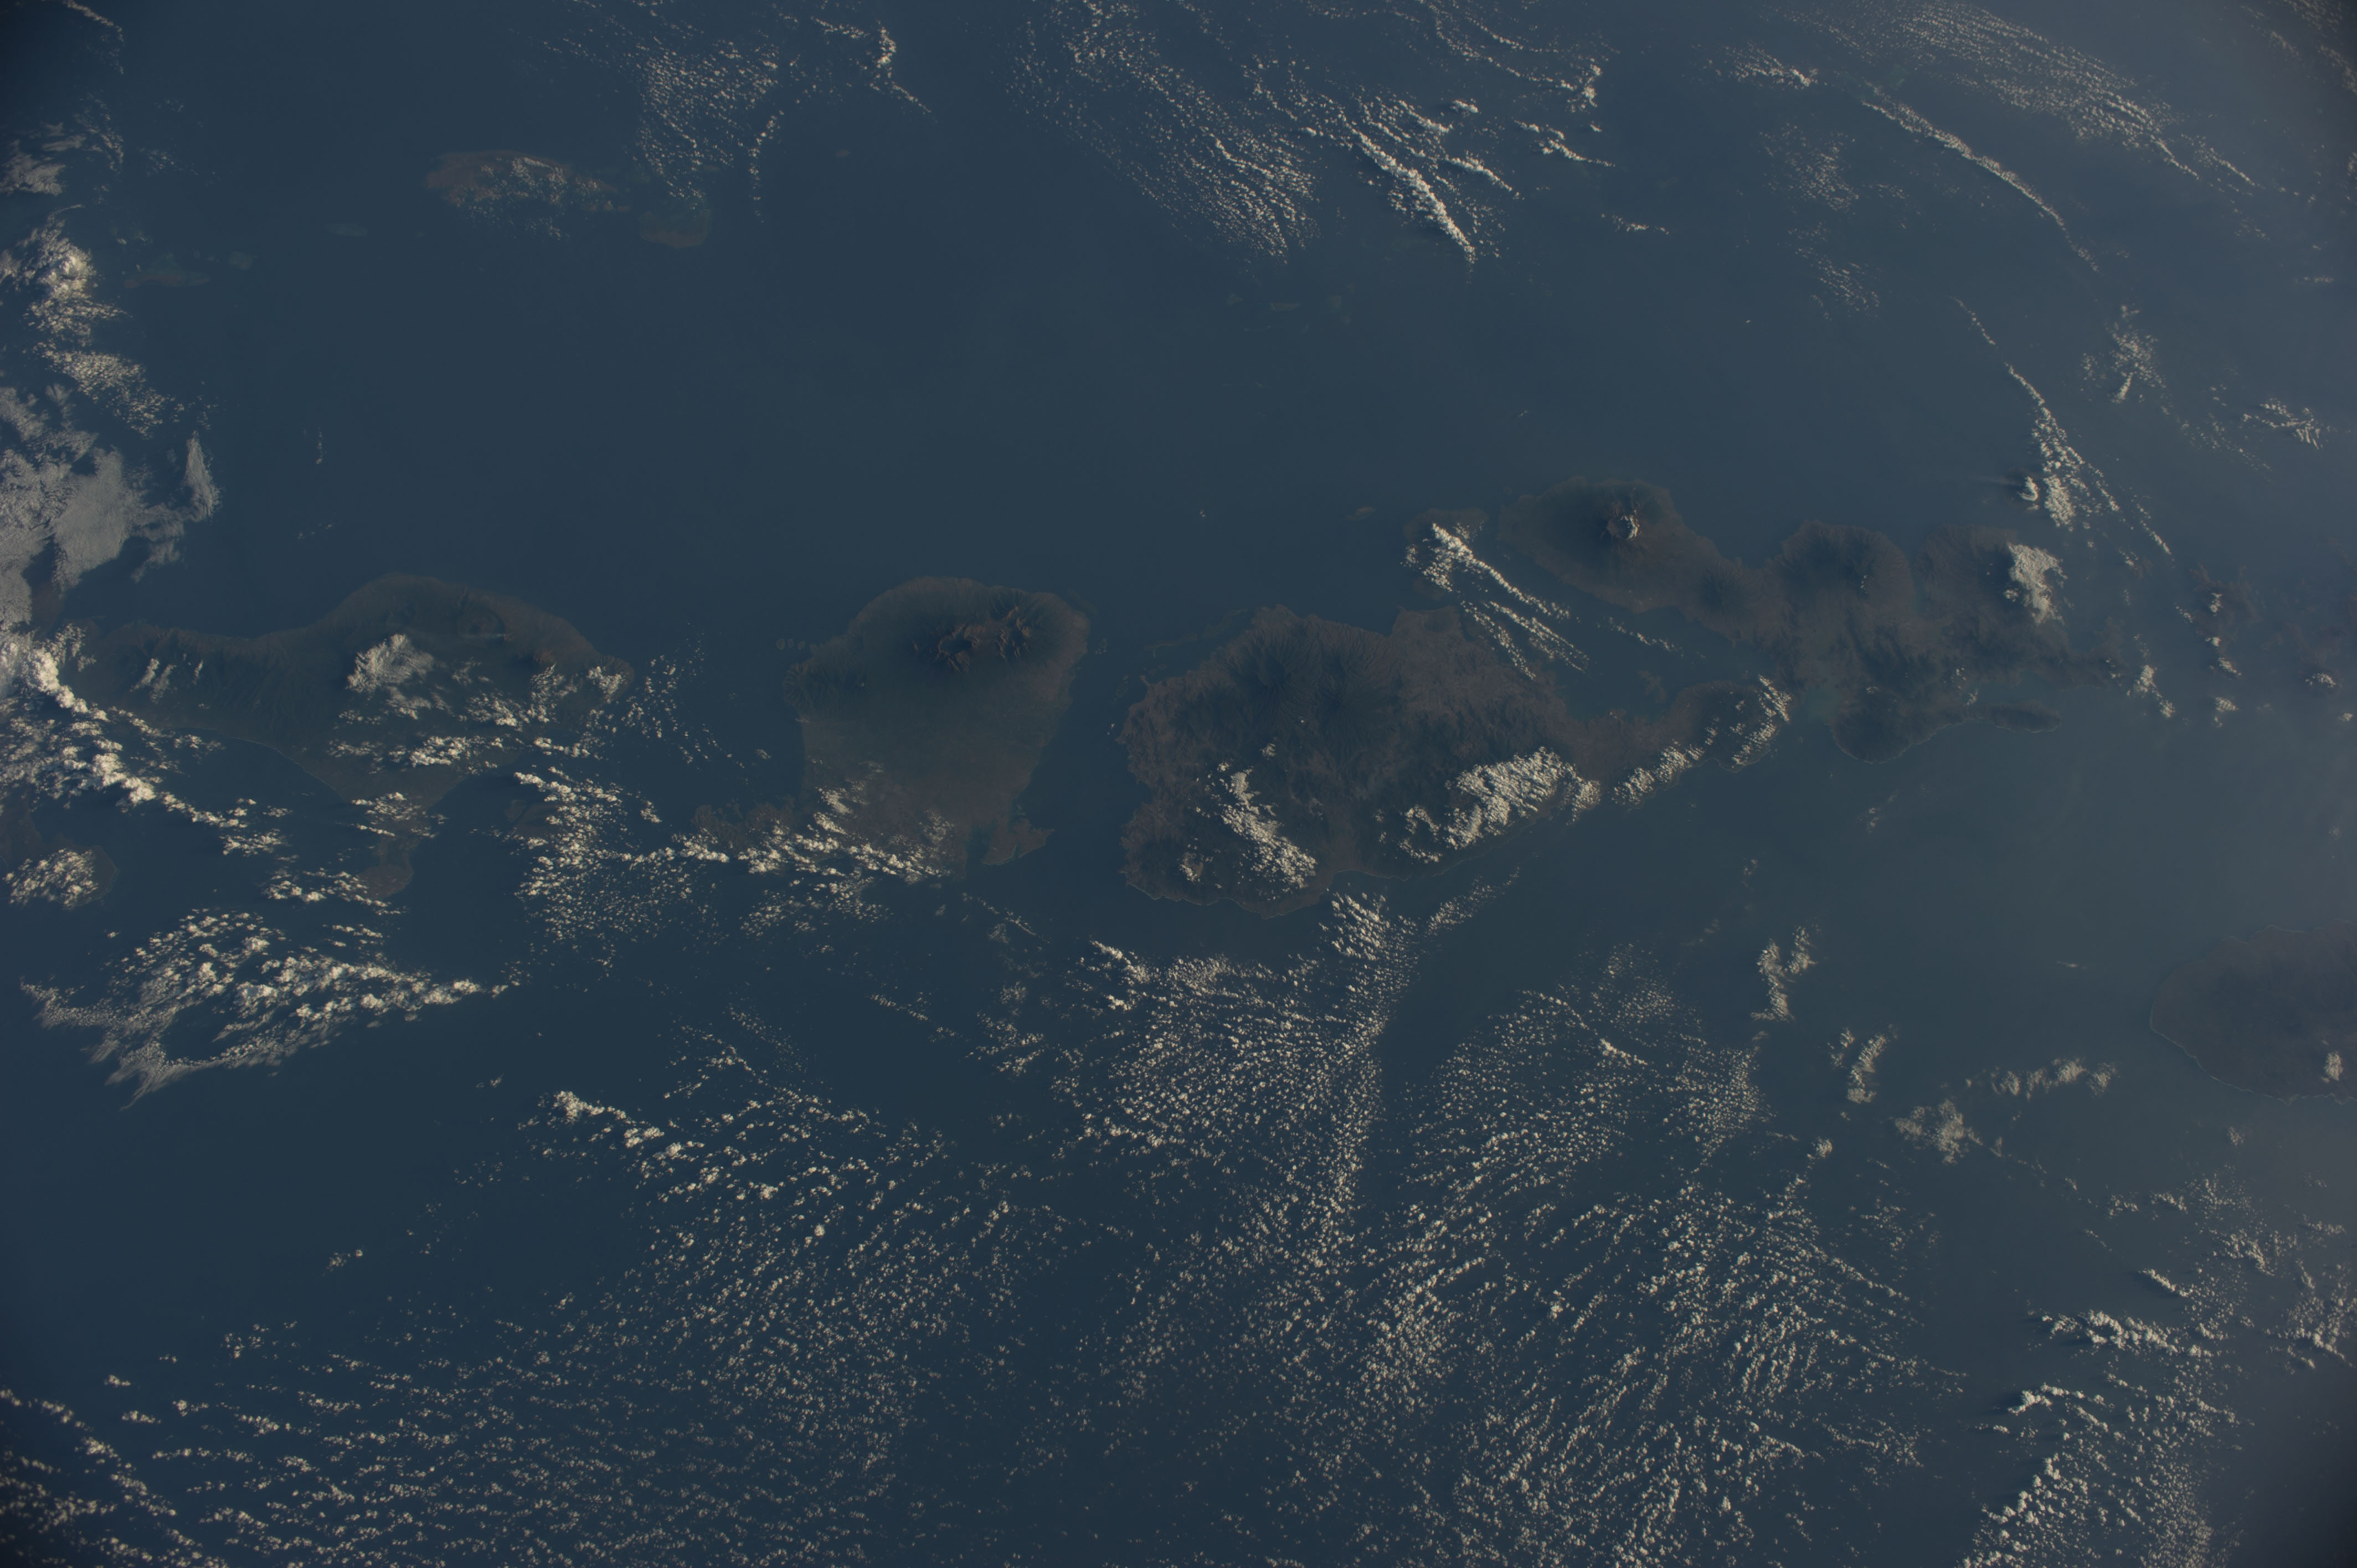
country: INDONESIA
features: BALI S., BALI, MT. RINJANI VOL., MT. TAMBORA, W. NUSA TENGGARA
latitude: -9.0
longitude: 117.0
